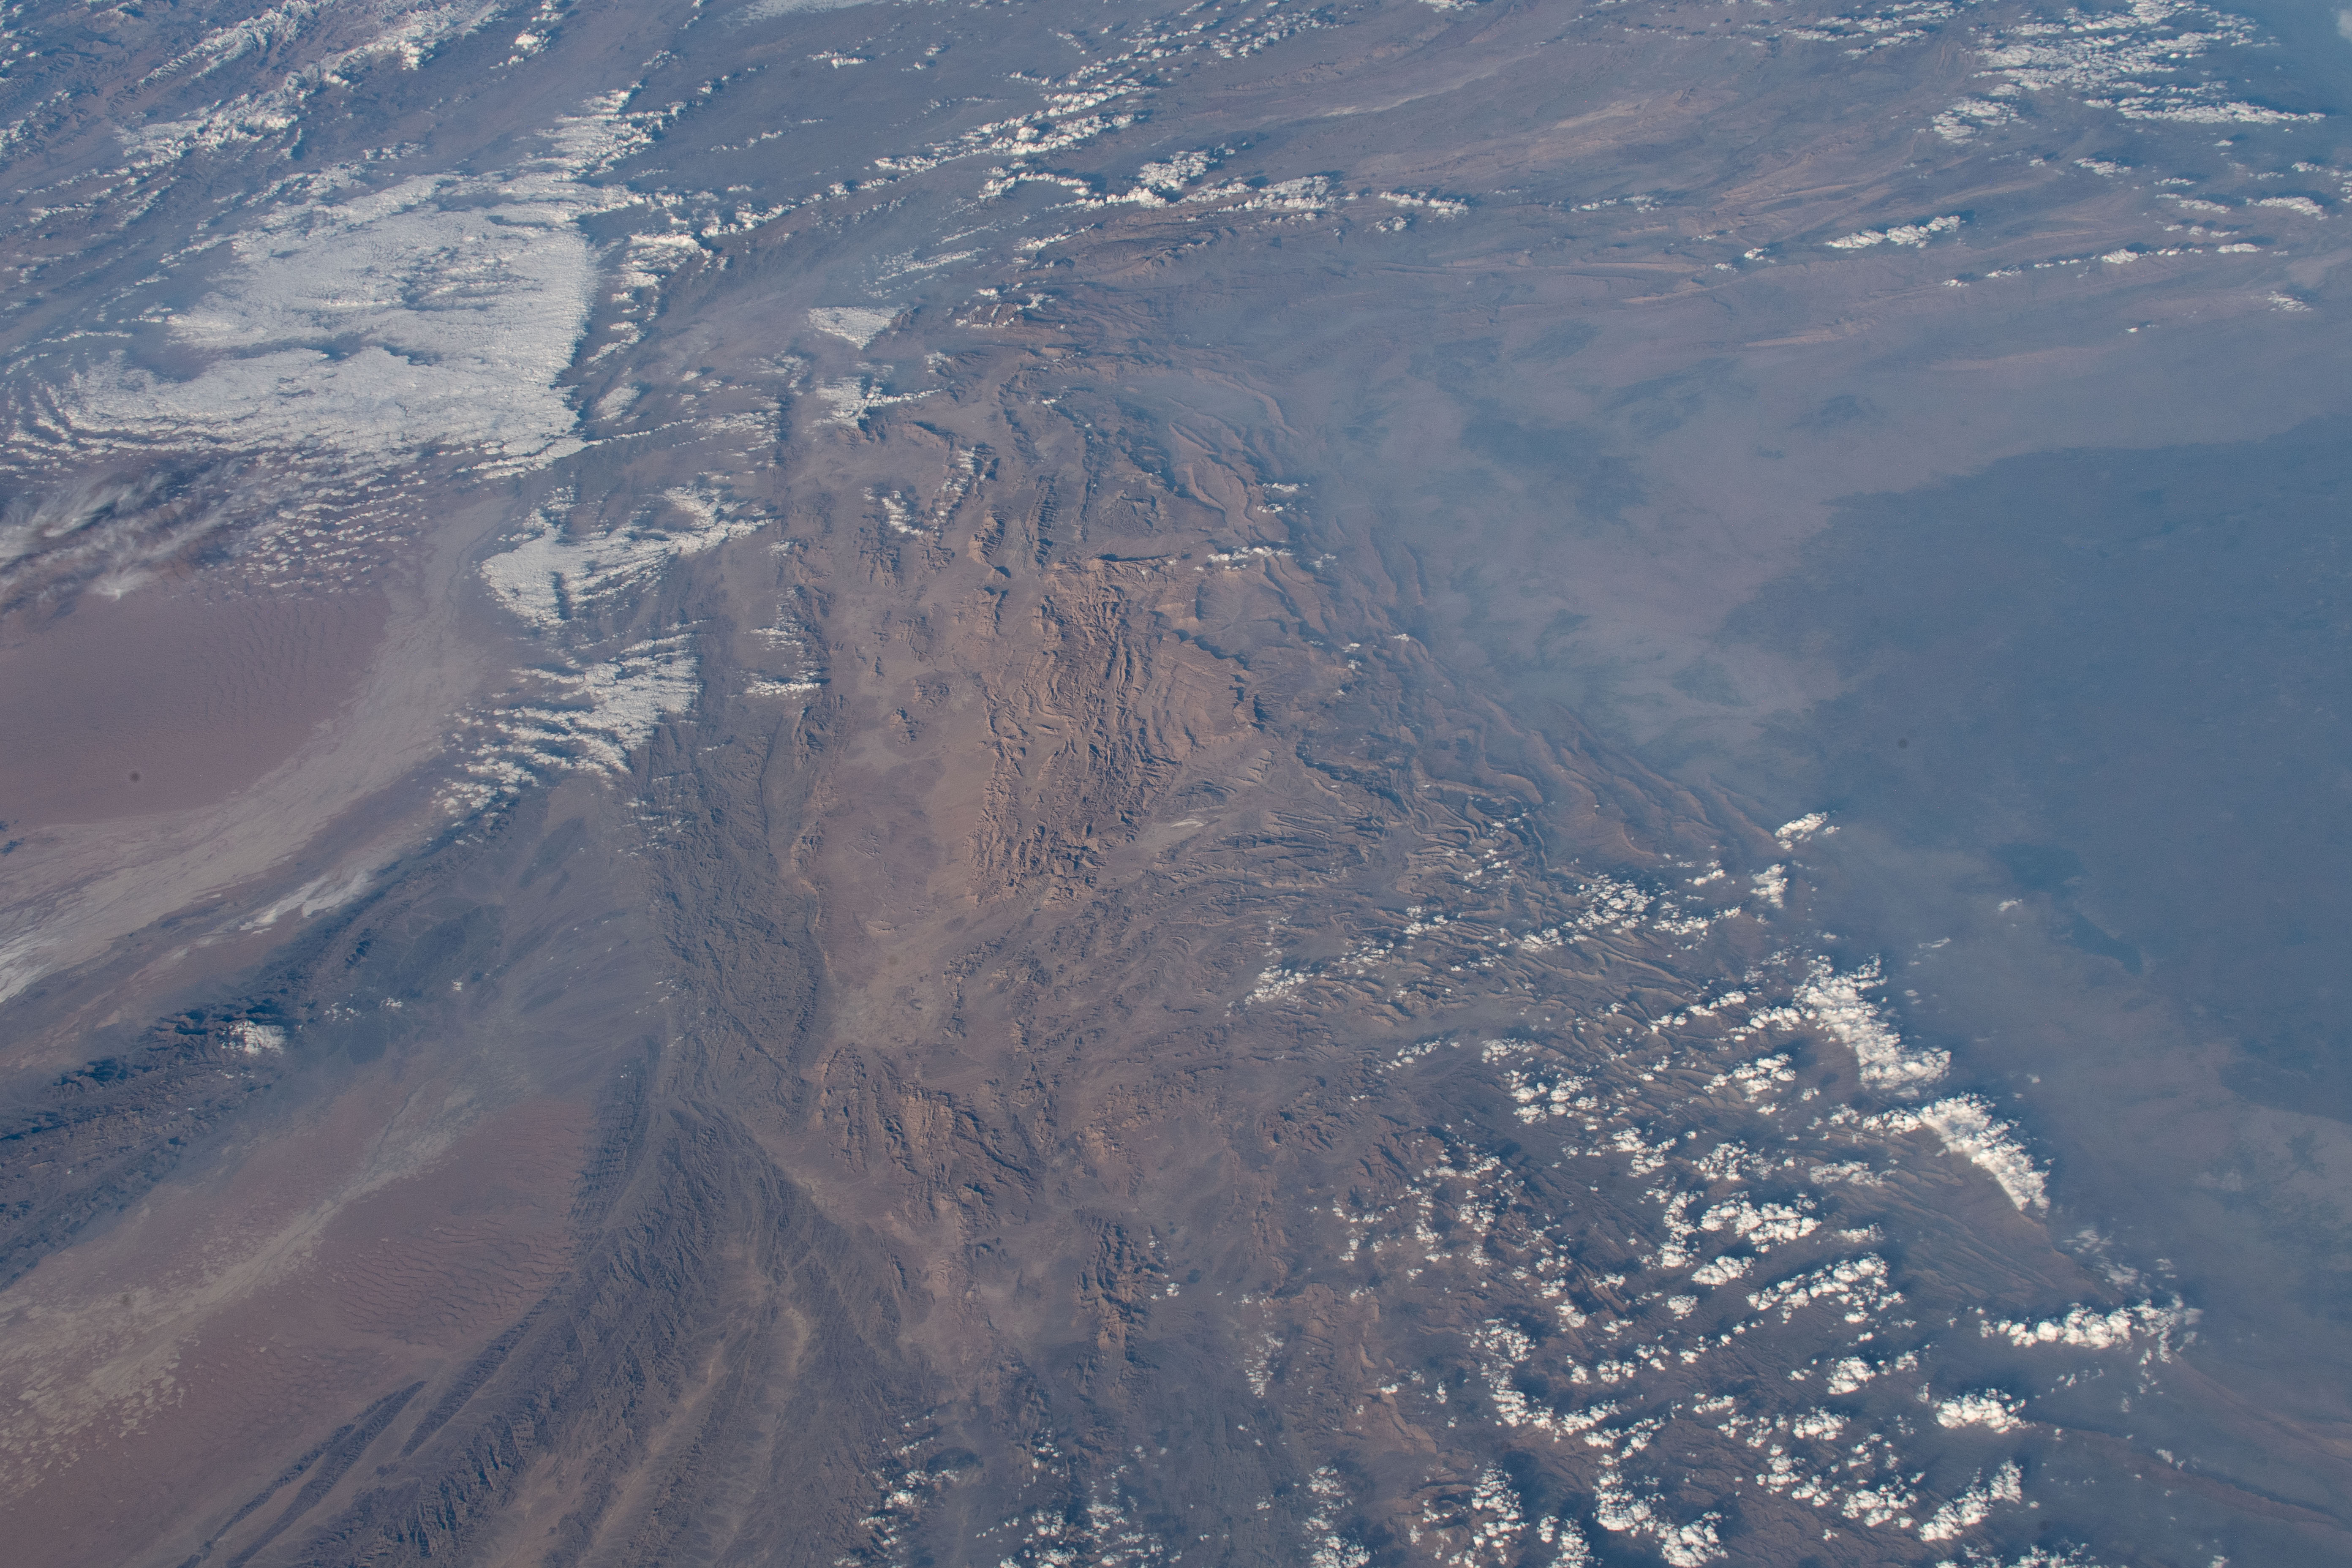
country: PAKISTAN
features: KIRTHAR MOUNTAINS, CENTRAL MAKRAN MOUNTAINS, CENTRAL BRUHUI RANGE, RIGESTAN DESERT
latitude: 29.0
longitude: 67.0
